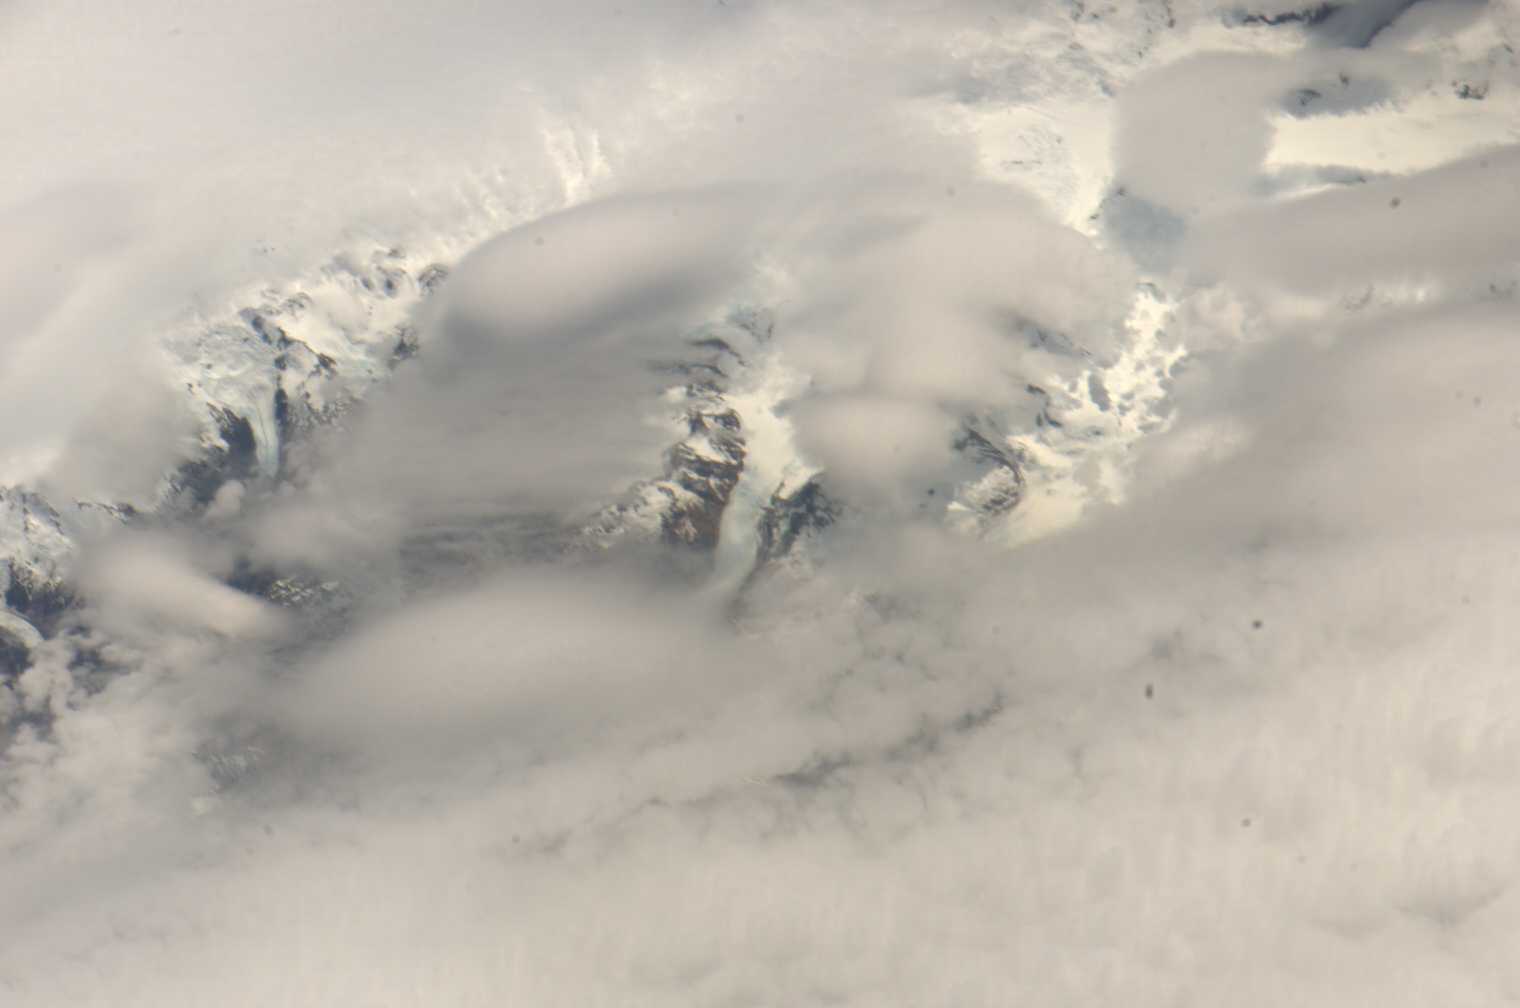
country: CHILE
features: PATAGONIAN GLACIERS, CLOUDS
